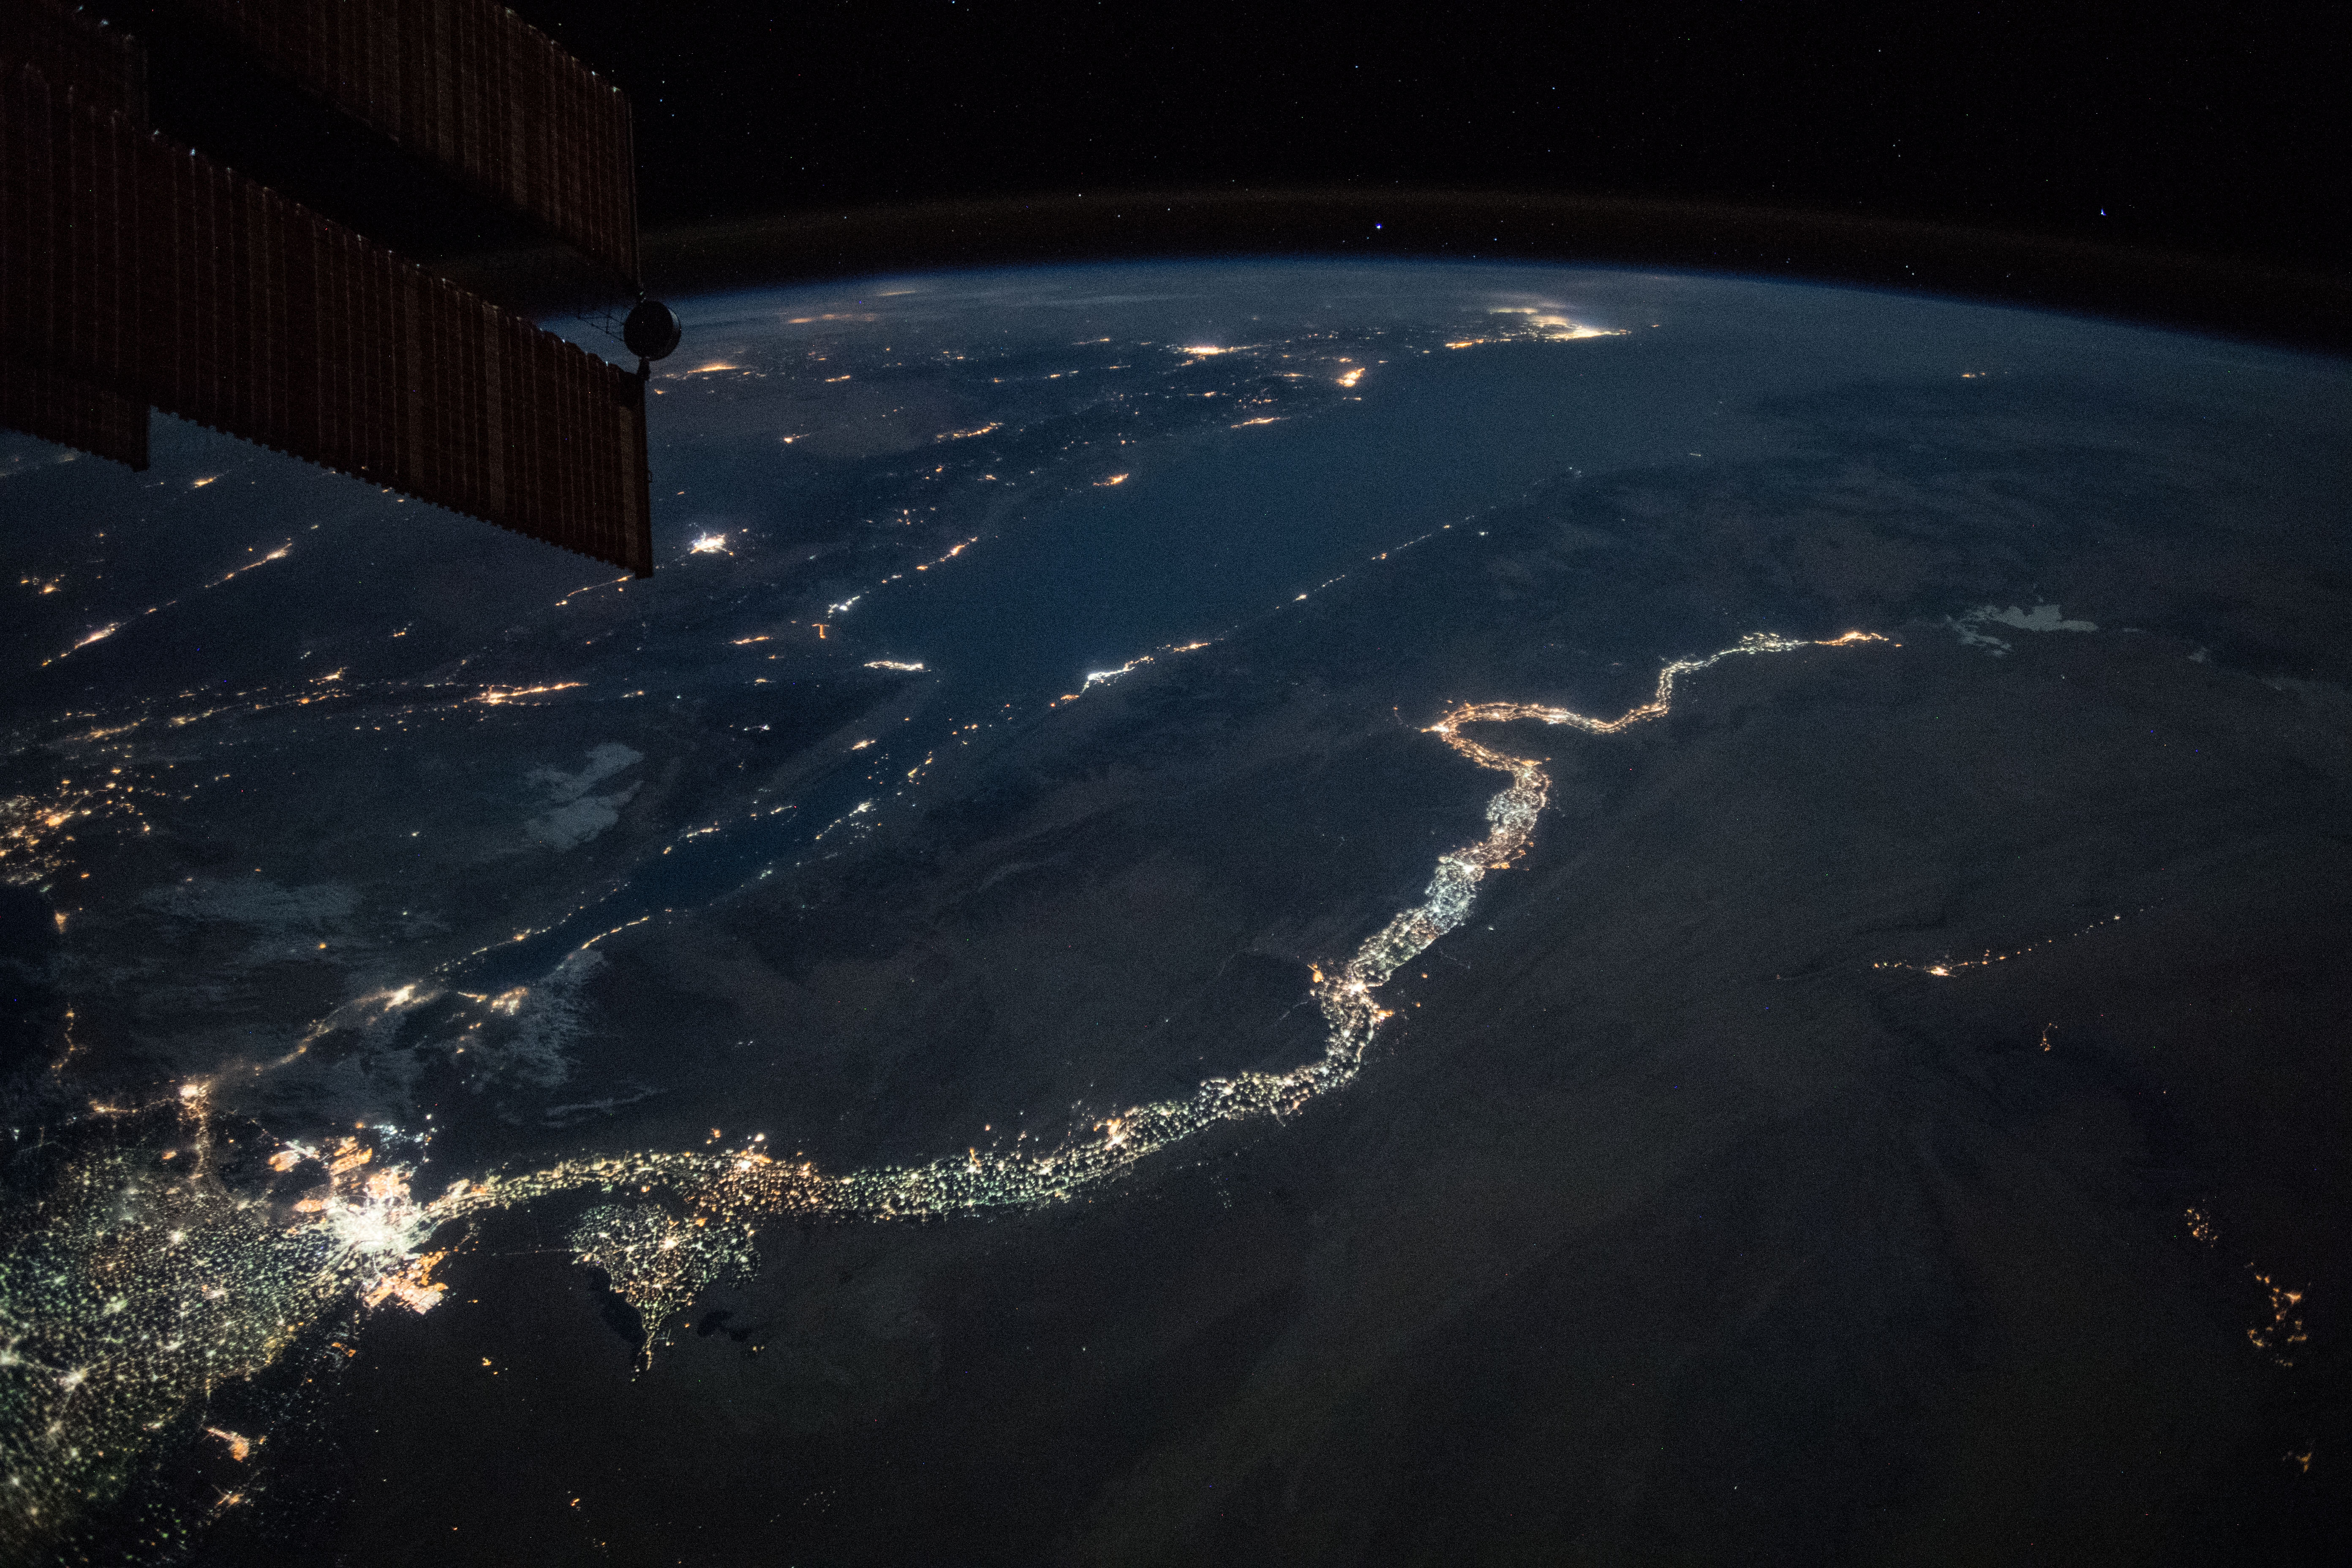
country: EGYPT
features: EASTERN DESERT, QENA CITY, GERGA CITY, SOHJAG, TAHTA CITY, GULF OF SUEZ, GULF OF AQABA, CAIRO CITY, FAIYUM CITY, MALLAWI CITY, NILE RIVER, NIGHT, EARTH LIMB
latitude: 27.4
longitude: 33.0
